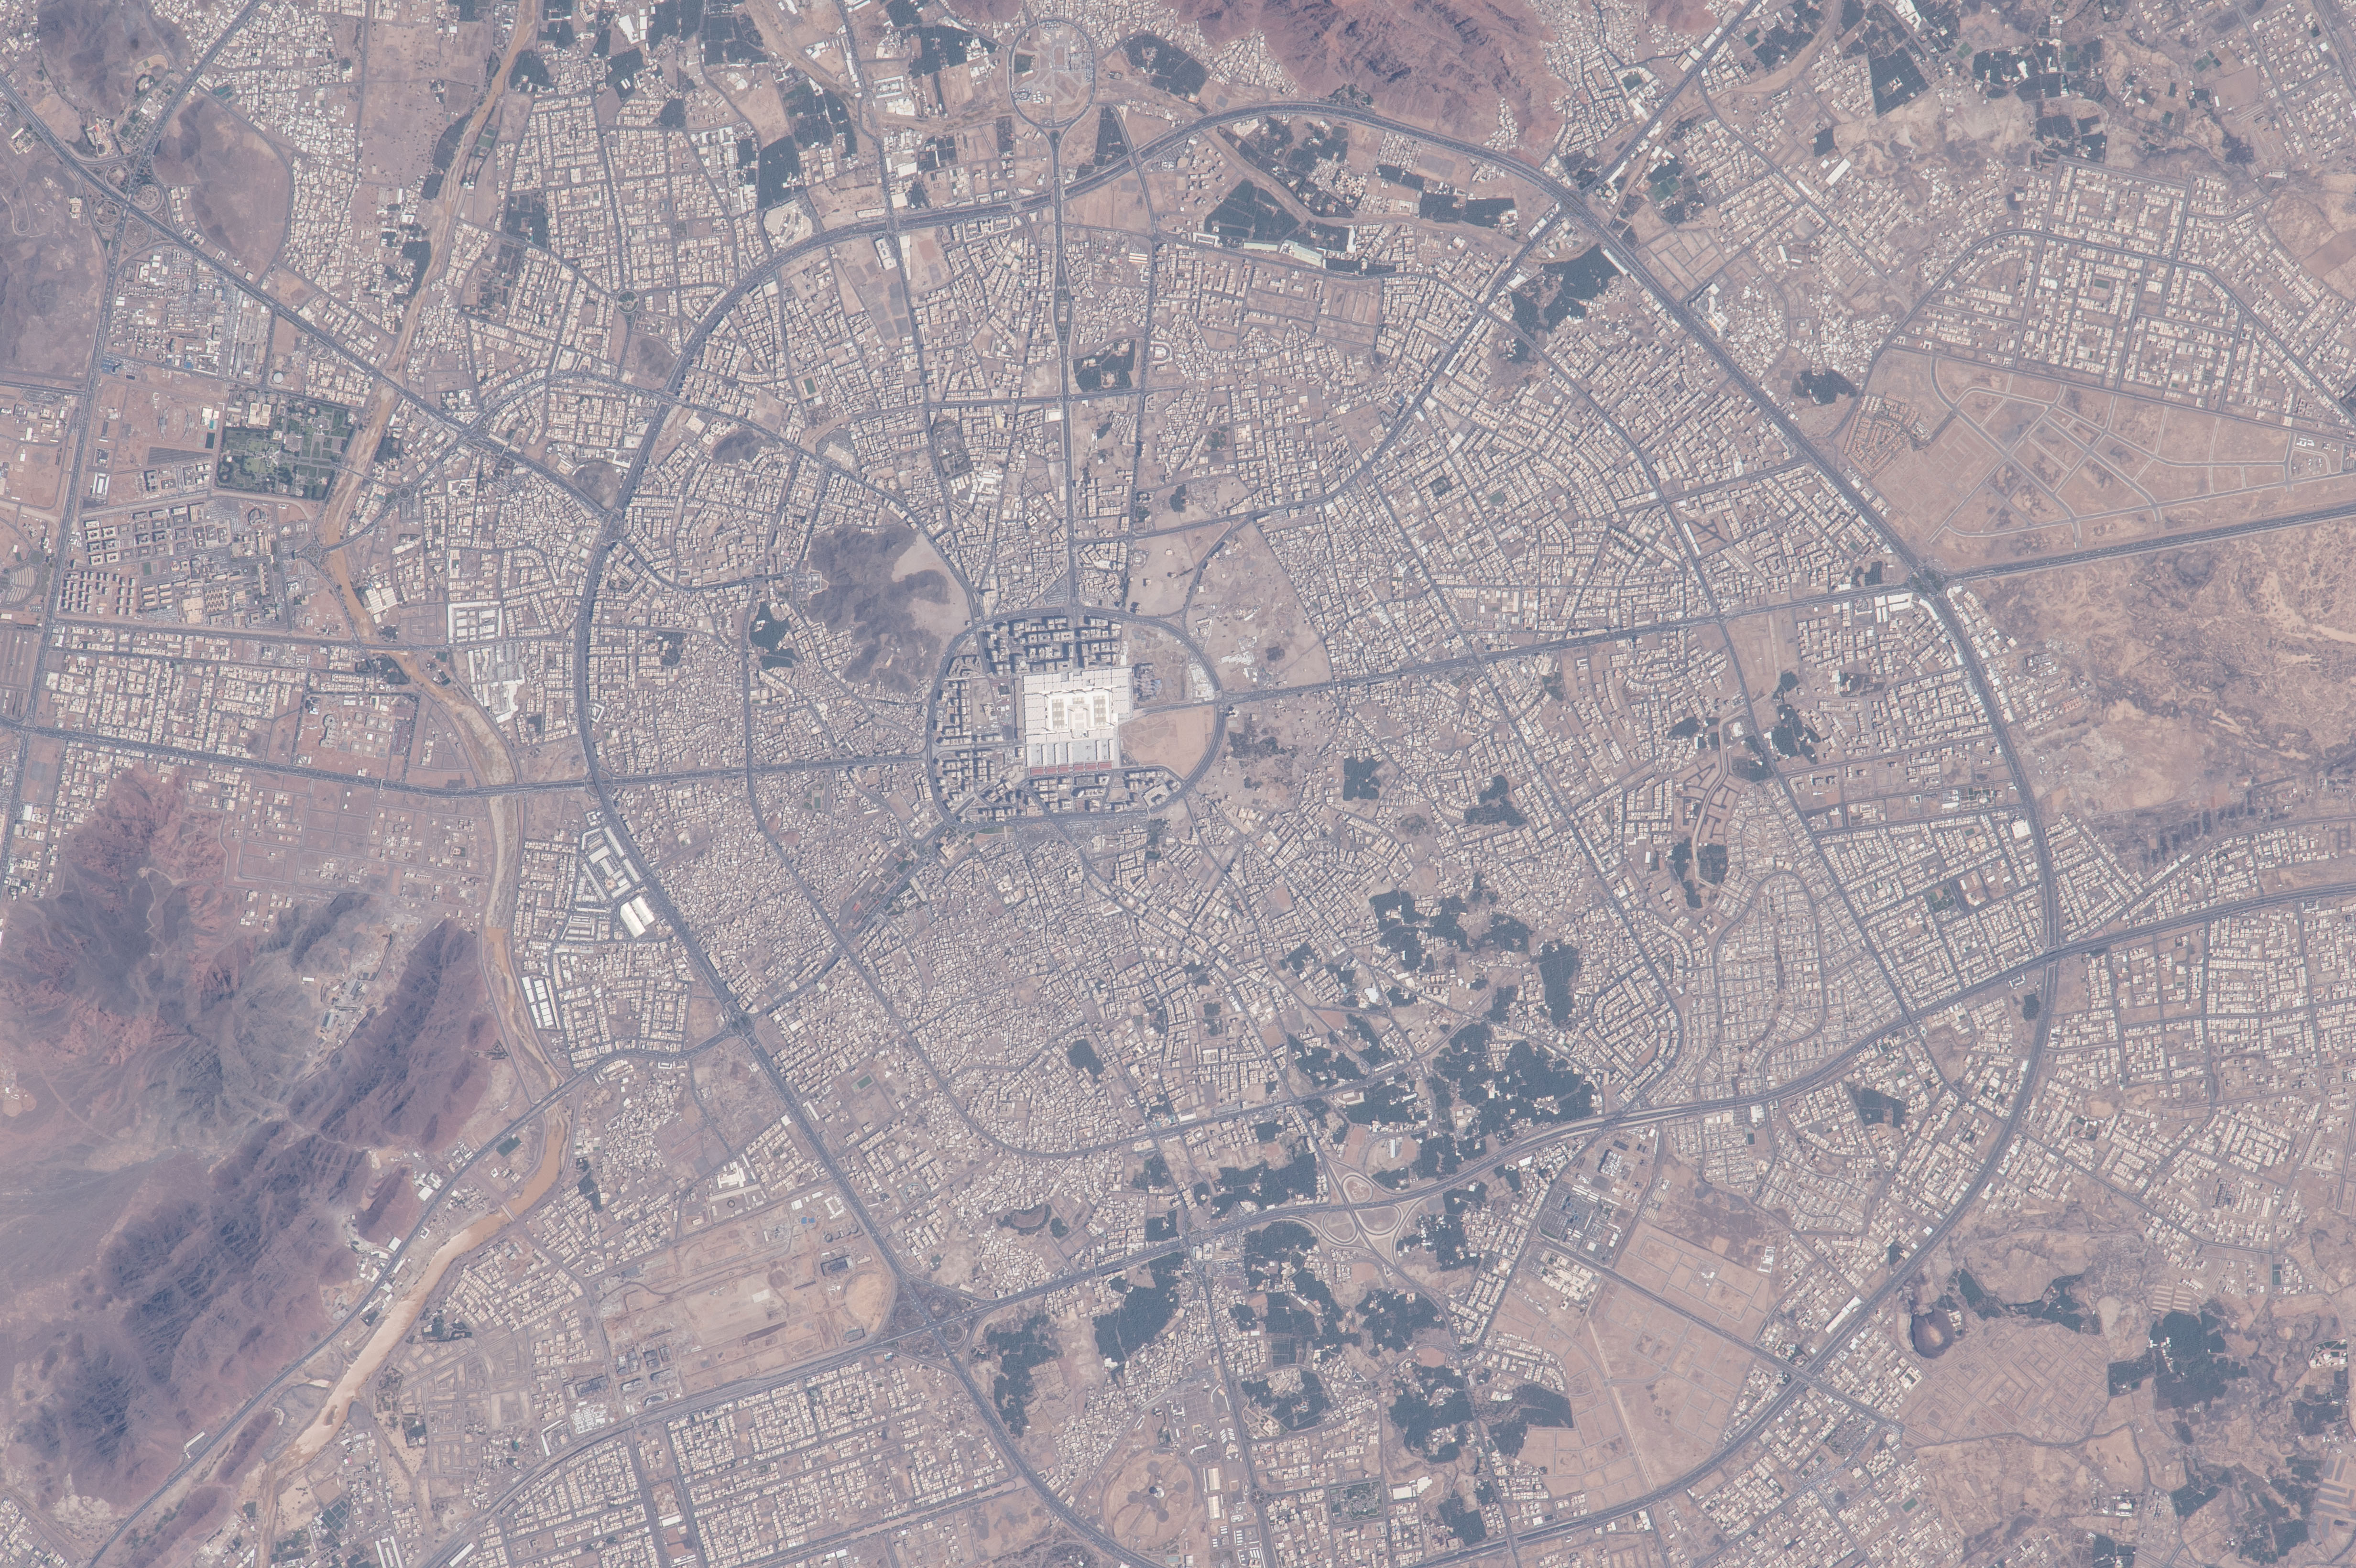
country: SAUDI ARABIA
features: MEDINA, PROPHET'S MOSQUE, ROADS
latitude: 24.4
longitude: 39.5
